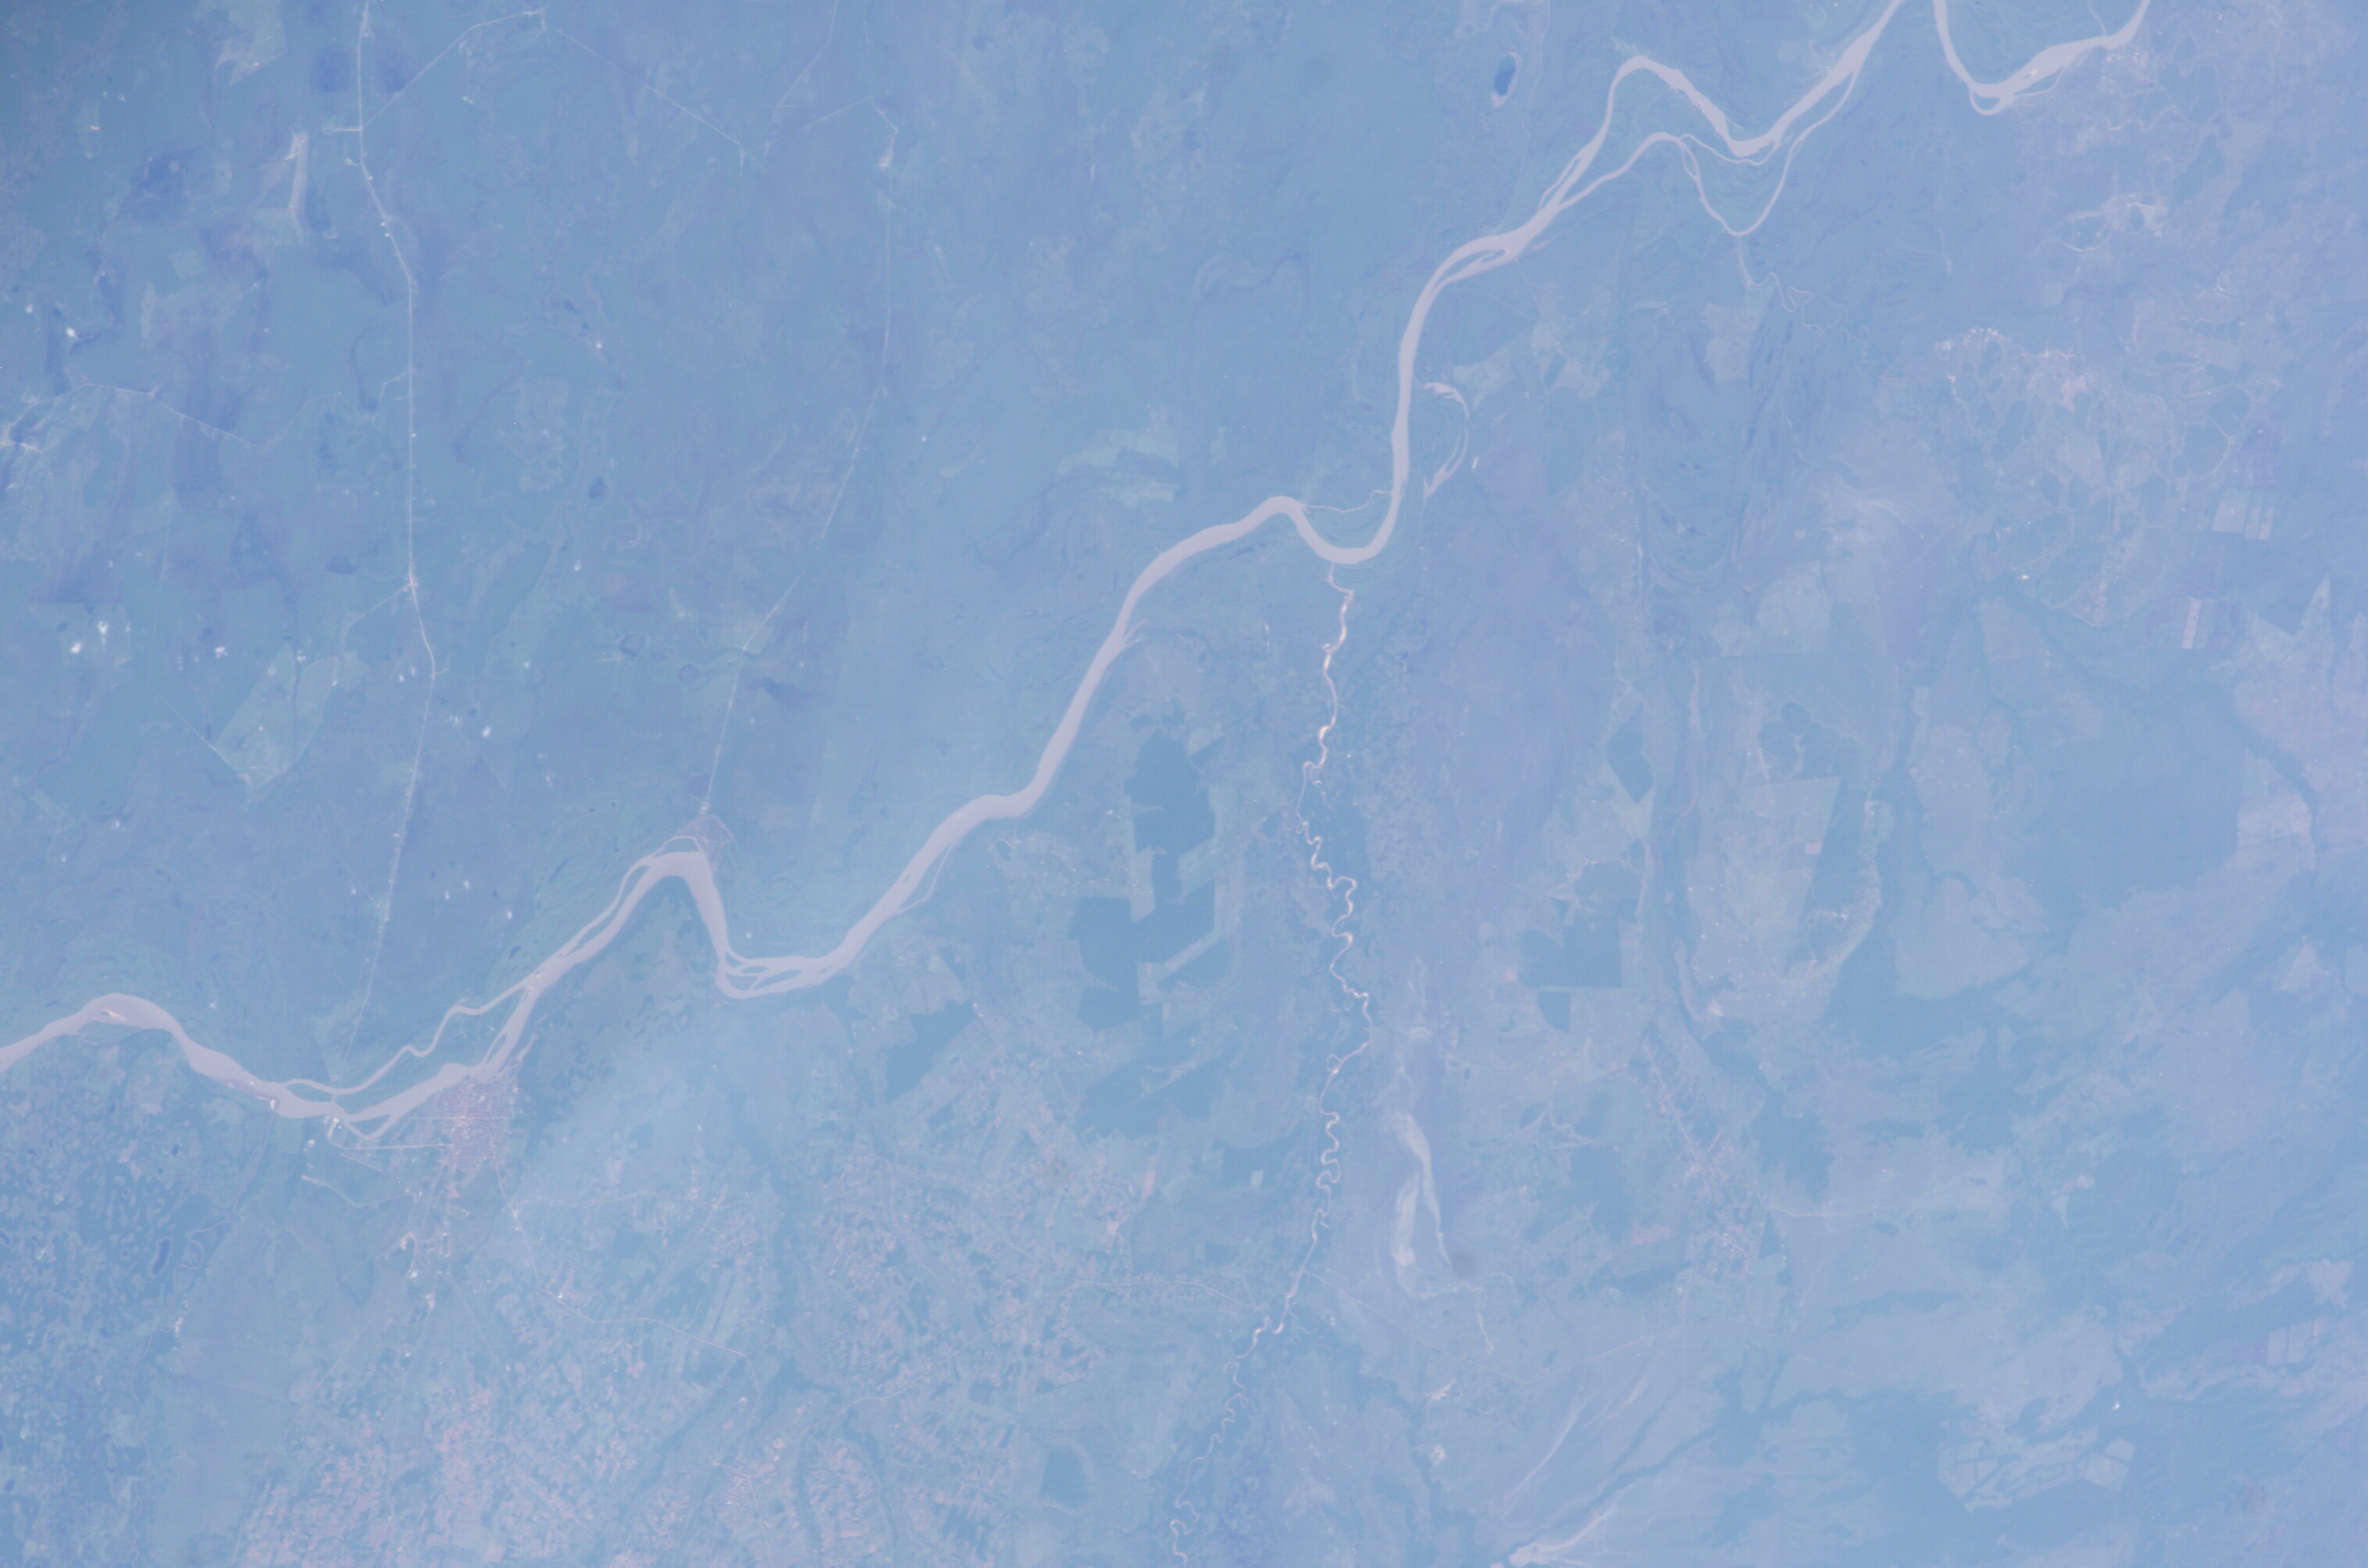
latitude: -23.5
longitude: -57.5
